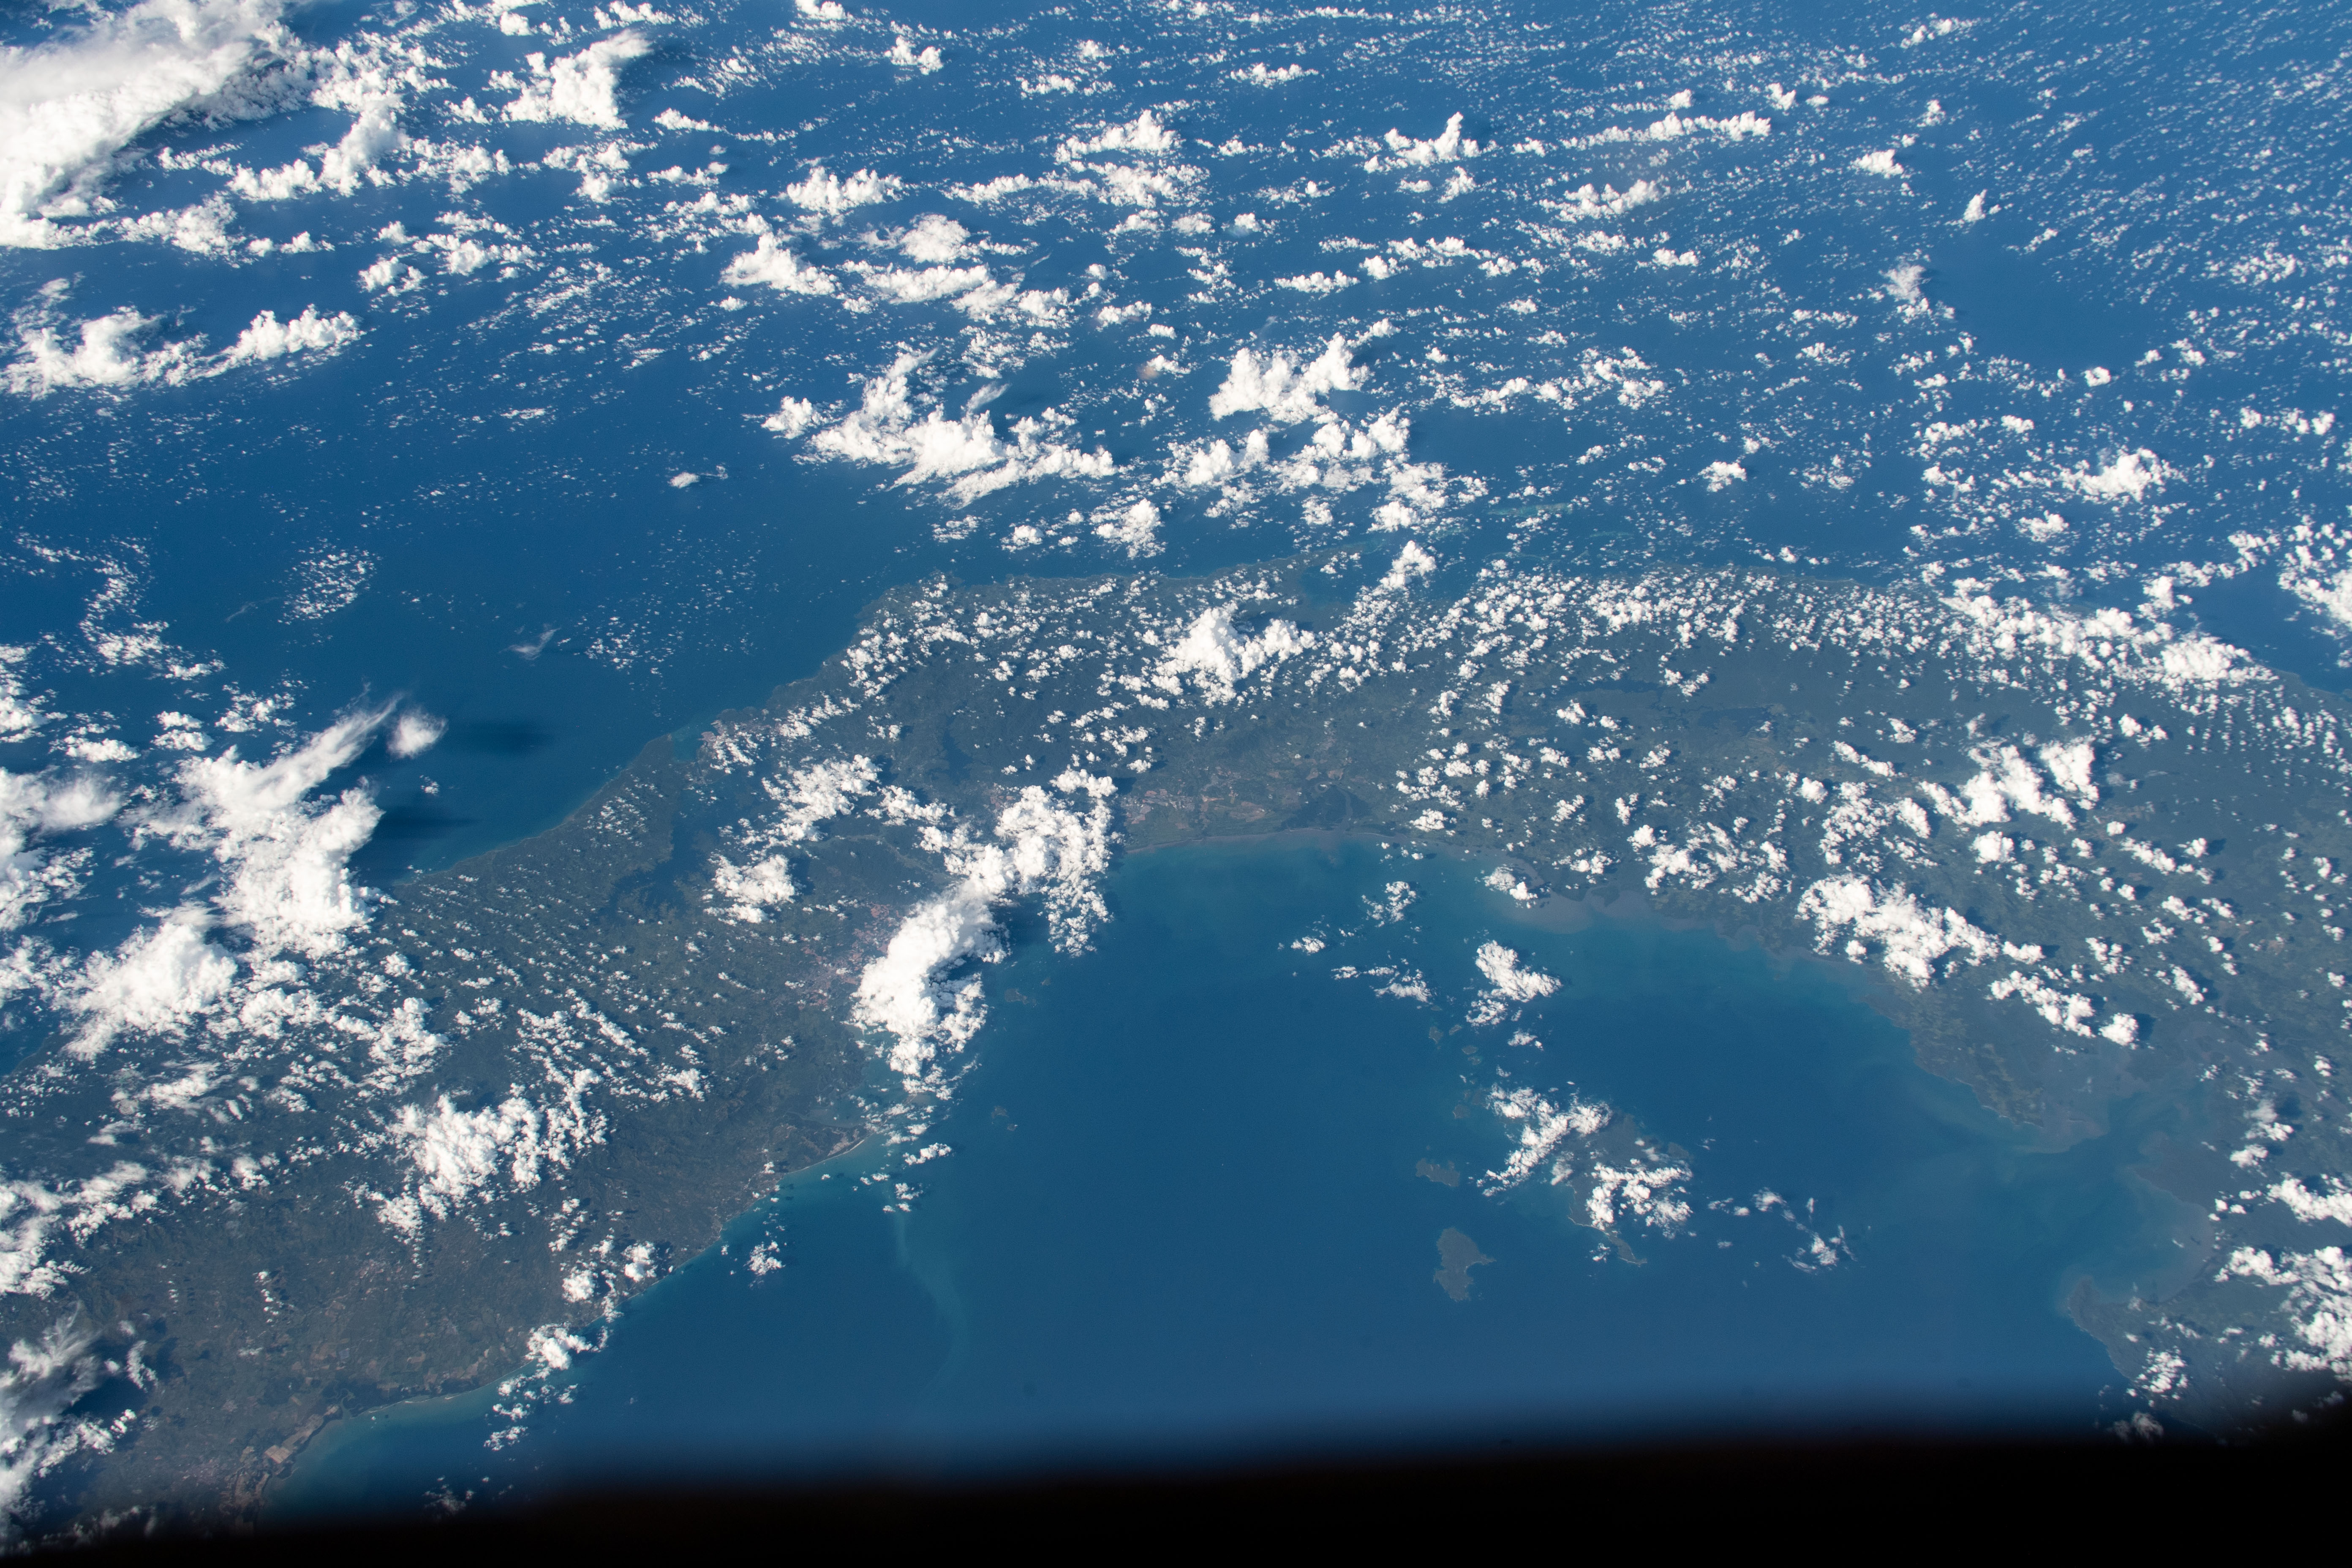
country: PANAMA
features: PANAMA, LAGO GATUN
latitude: 9.0
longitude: -79.5
